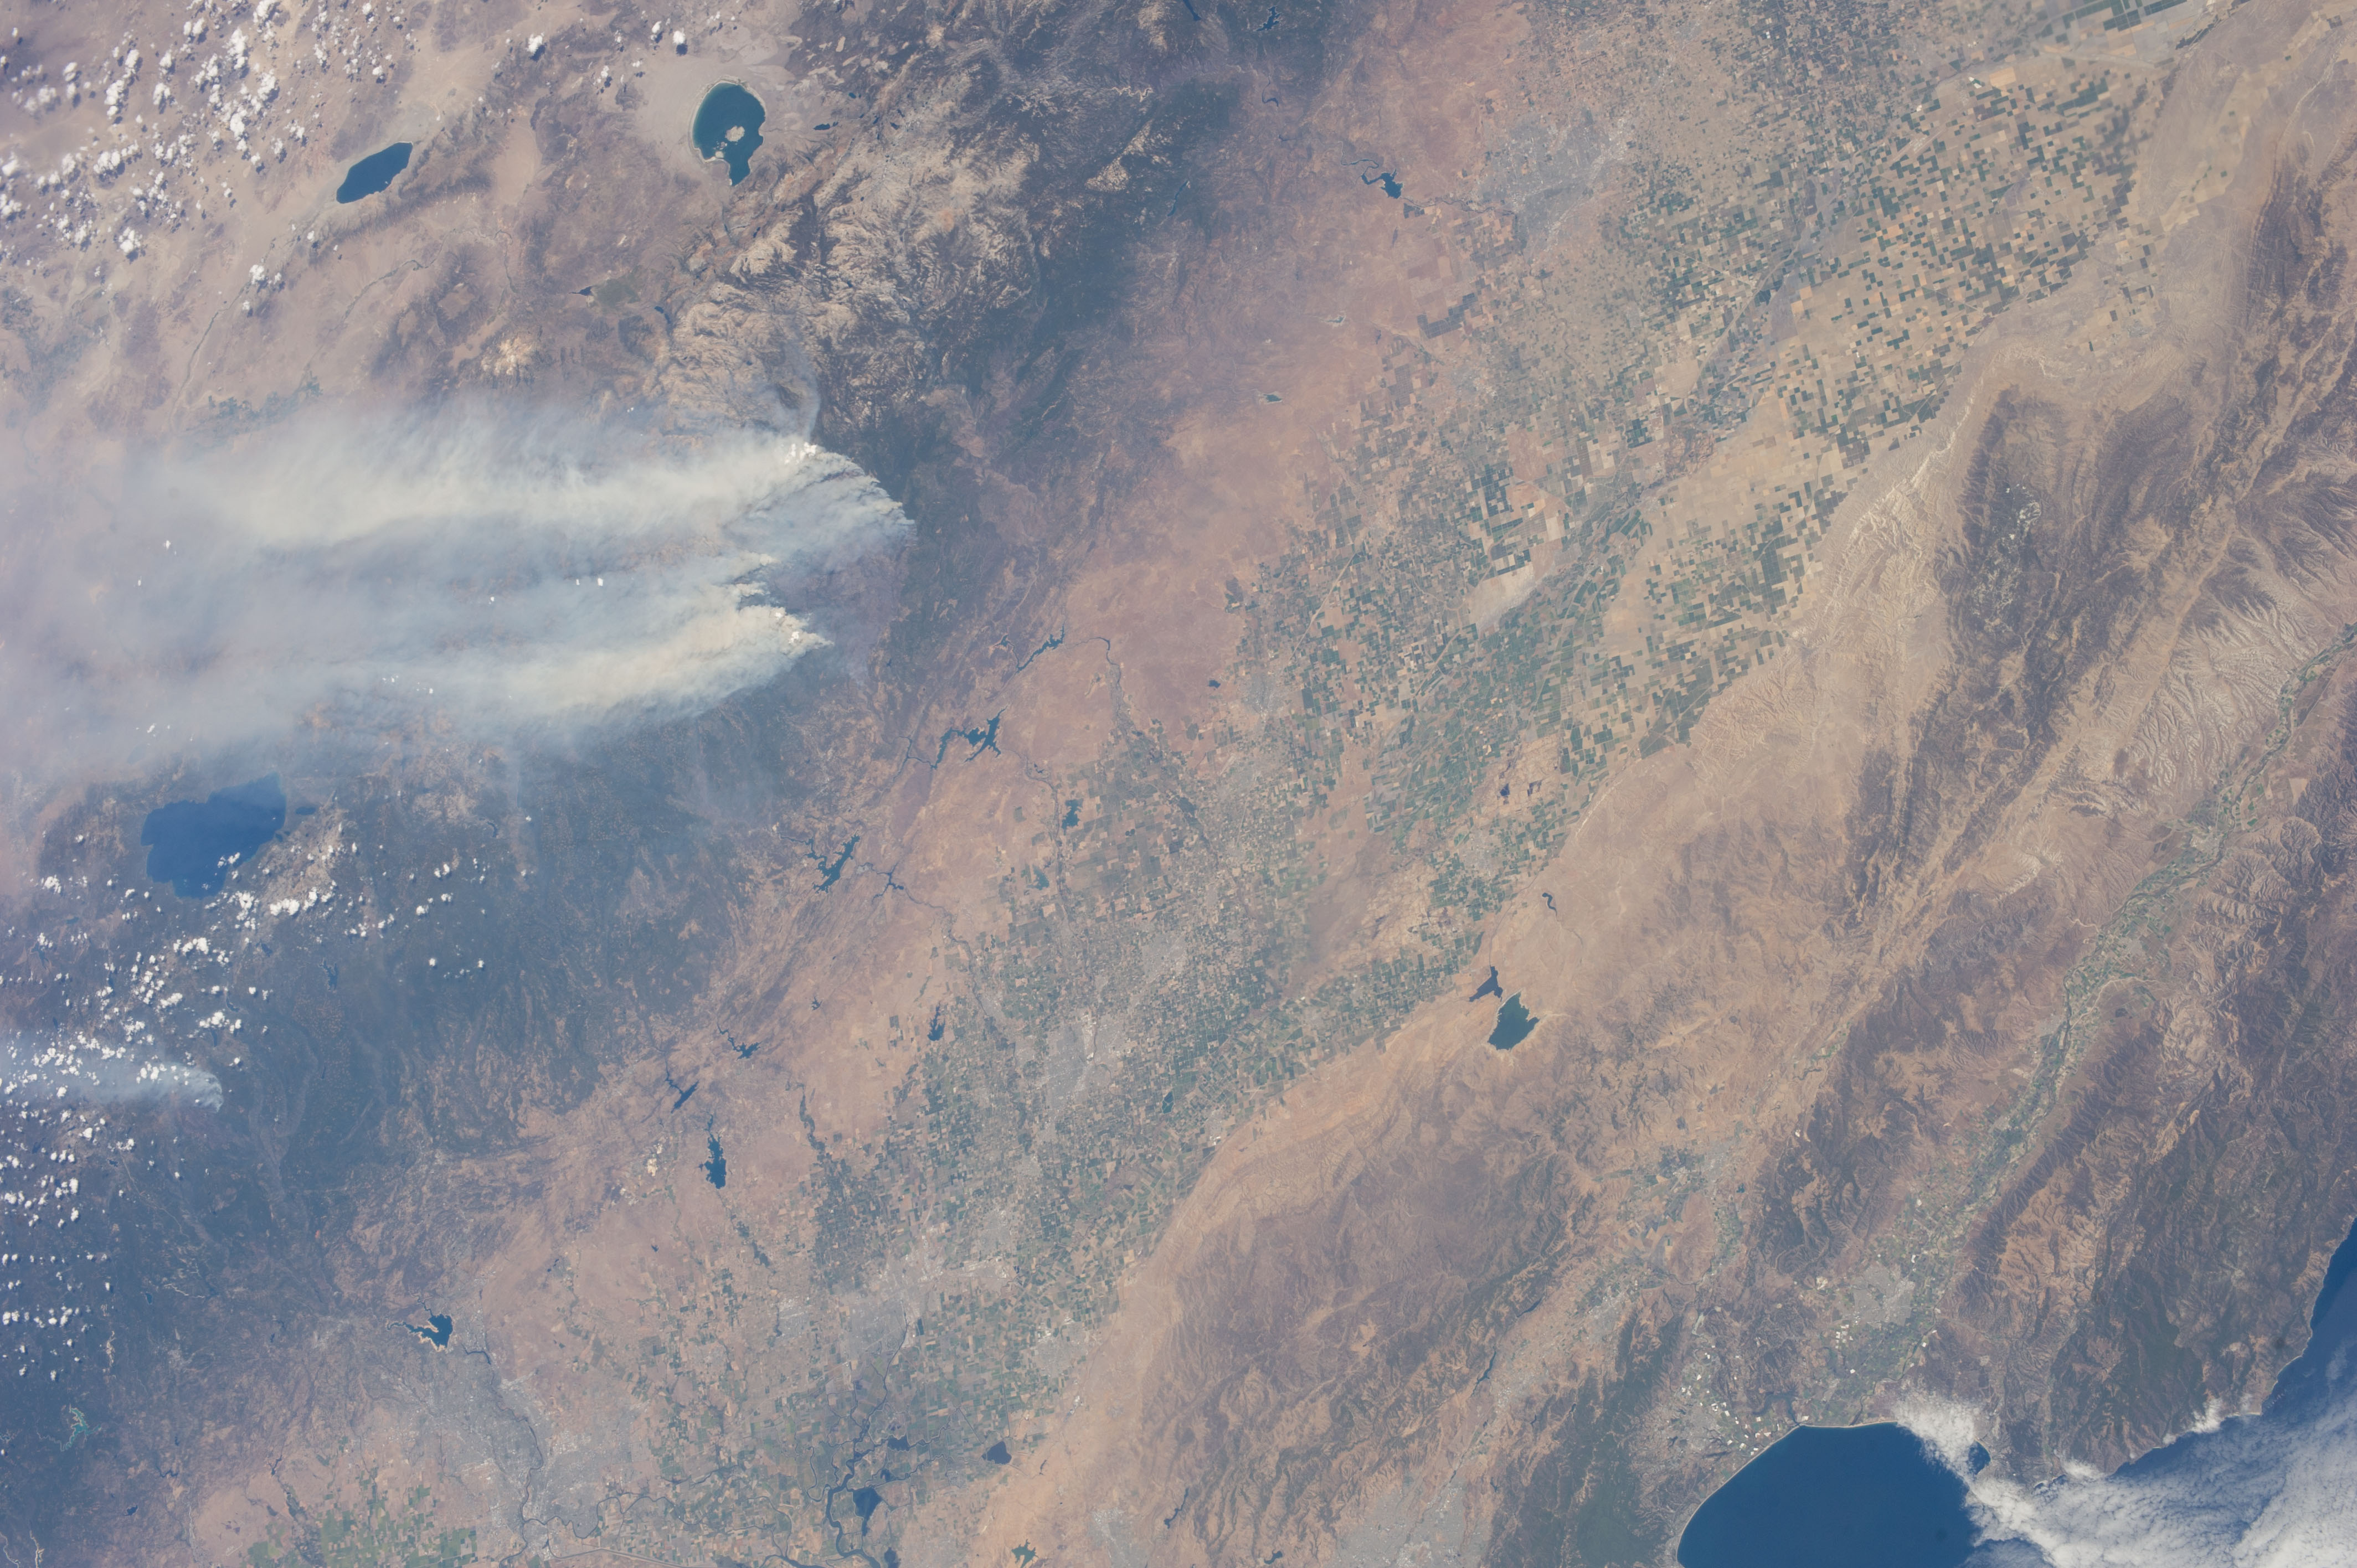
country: USA-CALIFORNIA
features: L.
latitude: 37.5
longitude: -120.5
